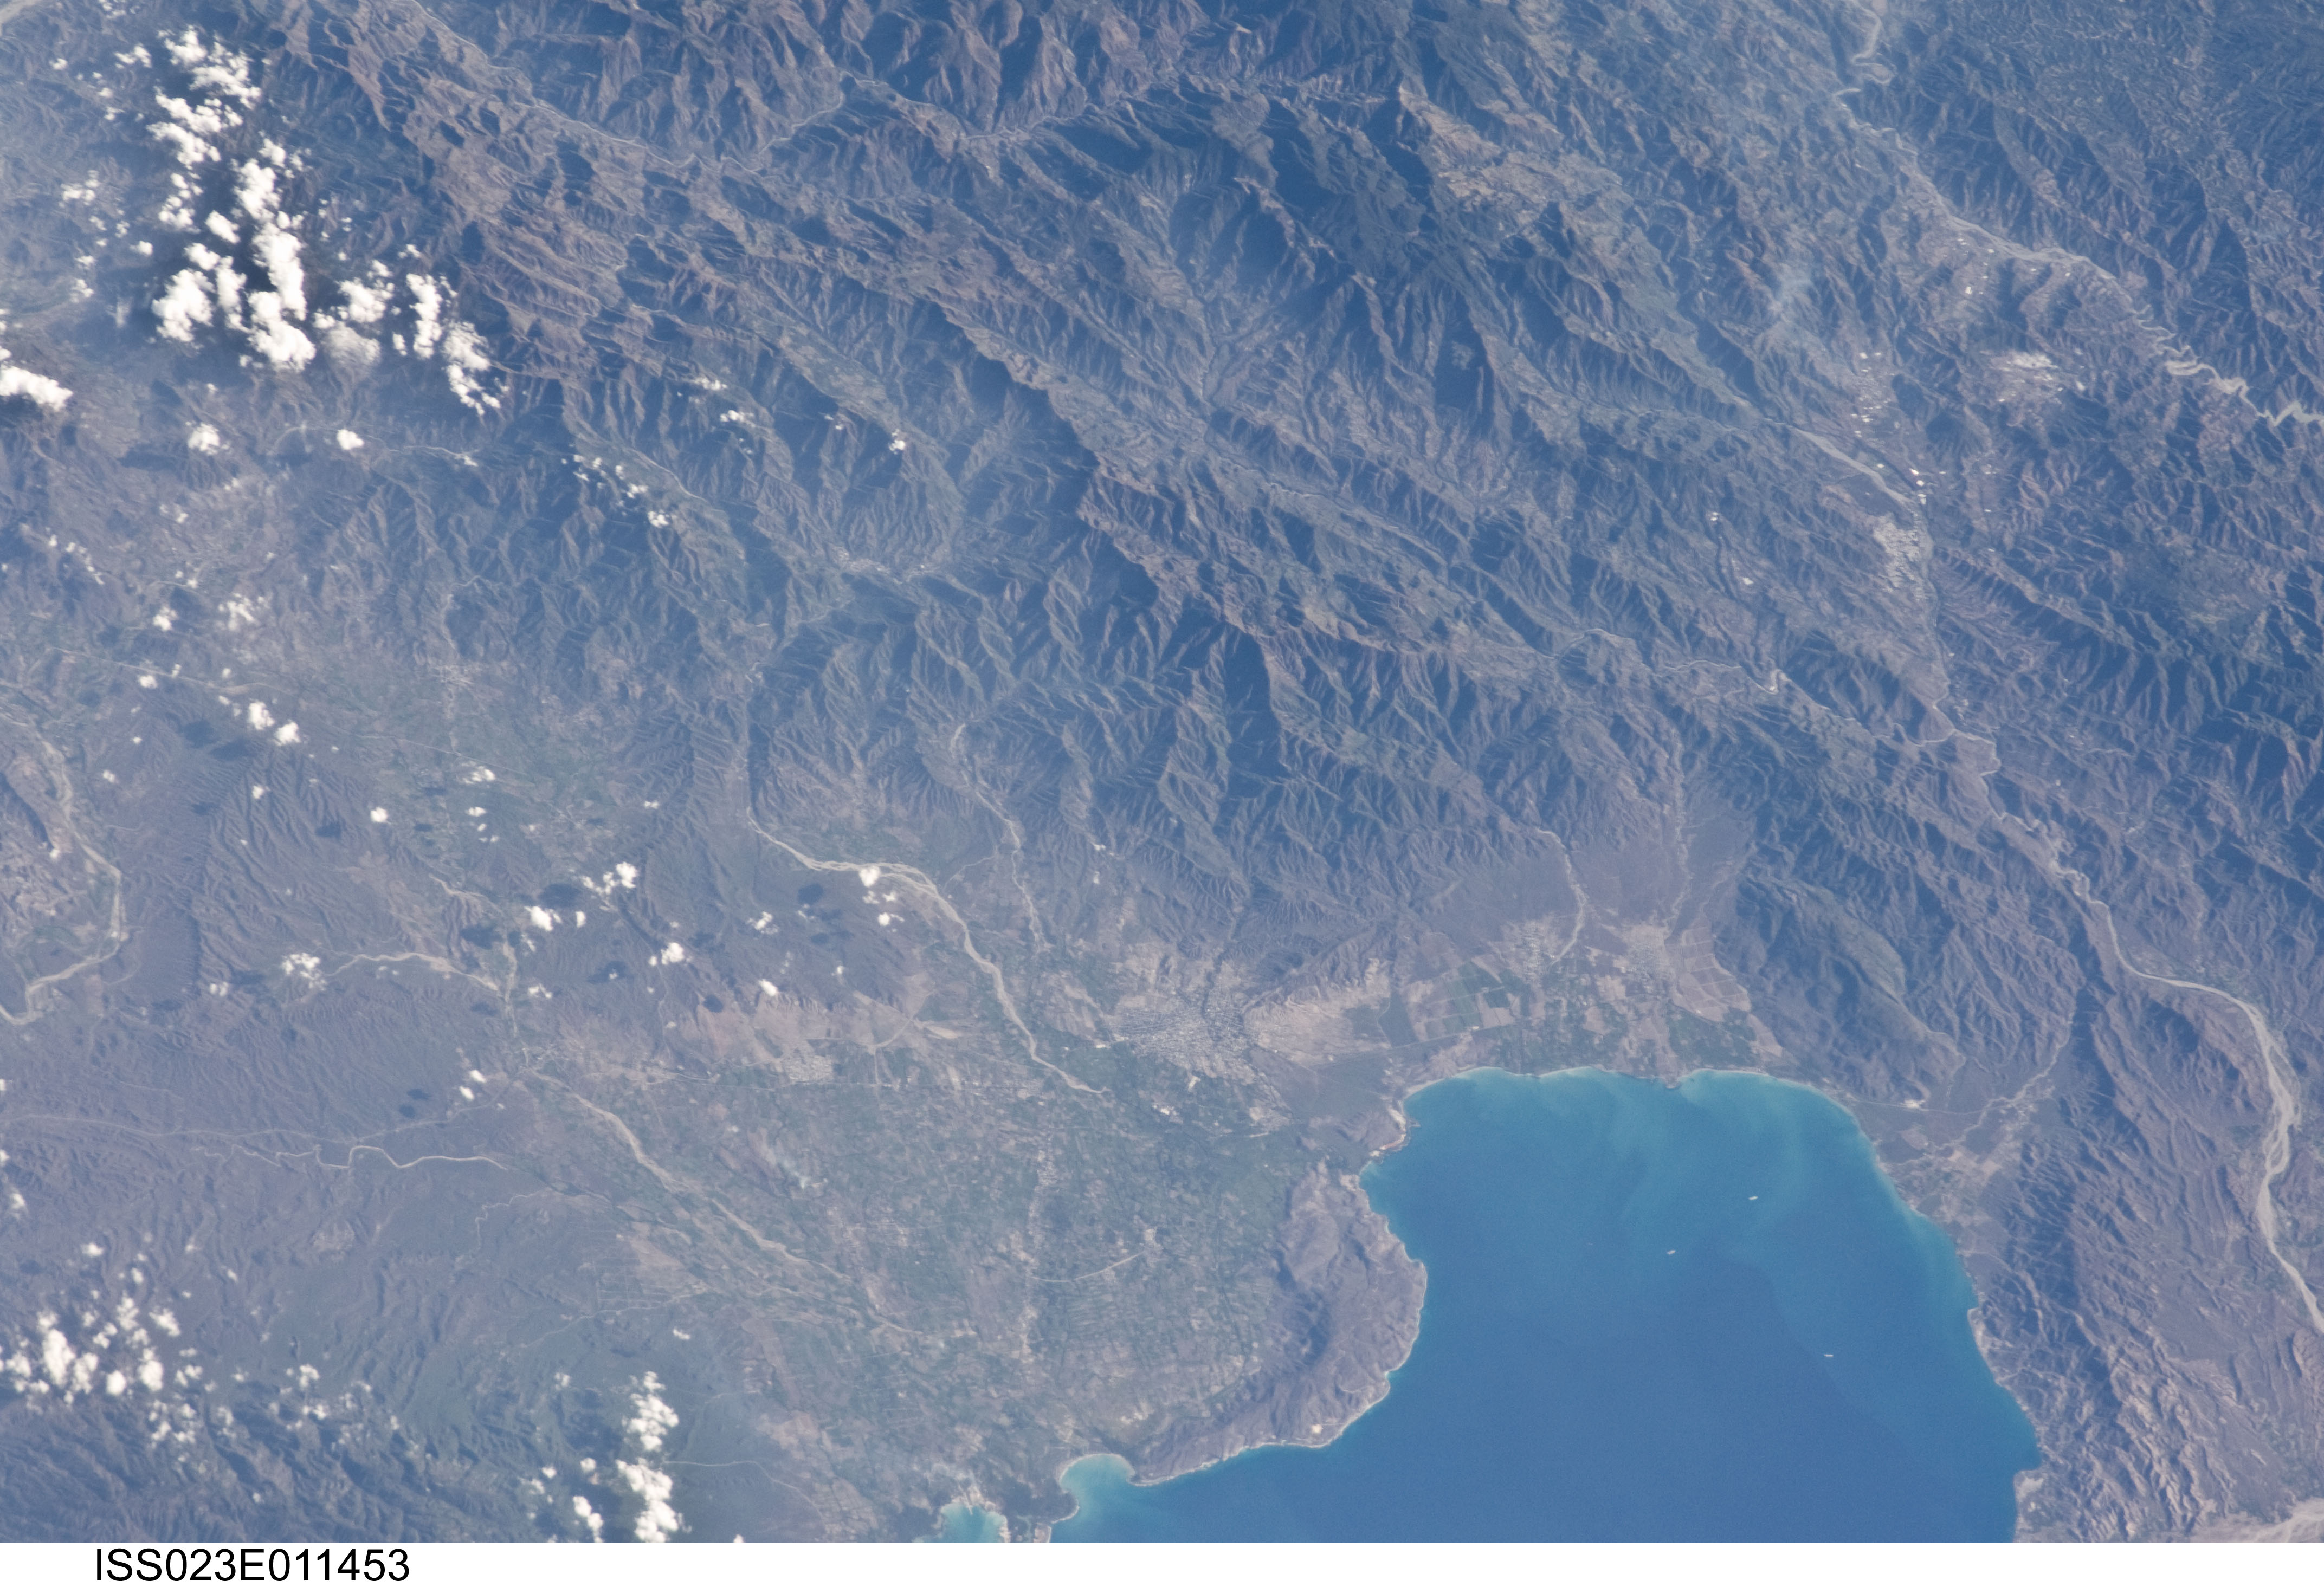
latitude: 18.5
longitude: -70.7
